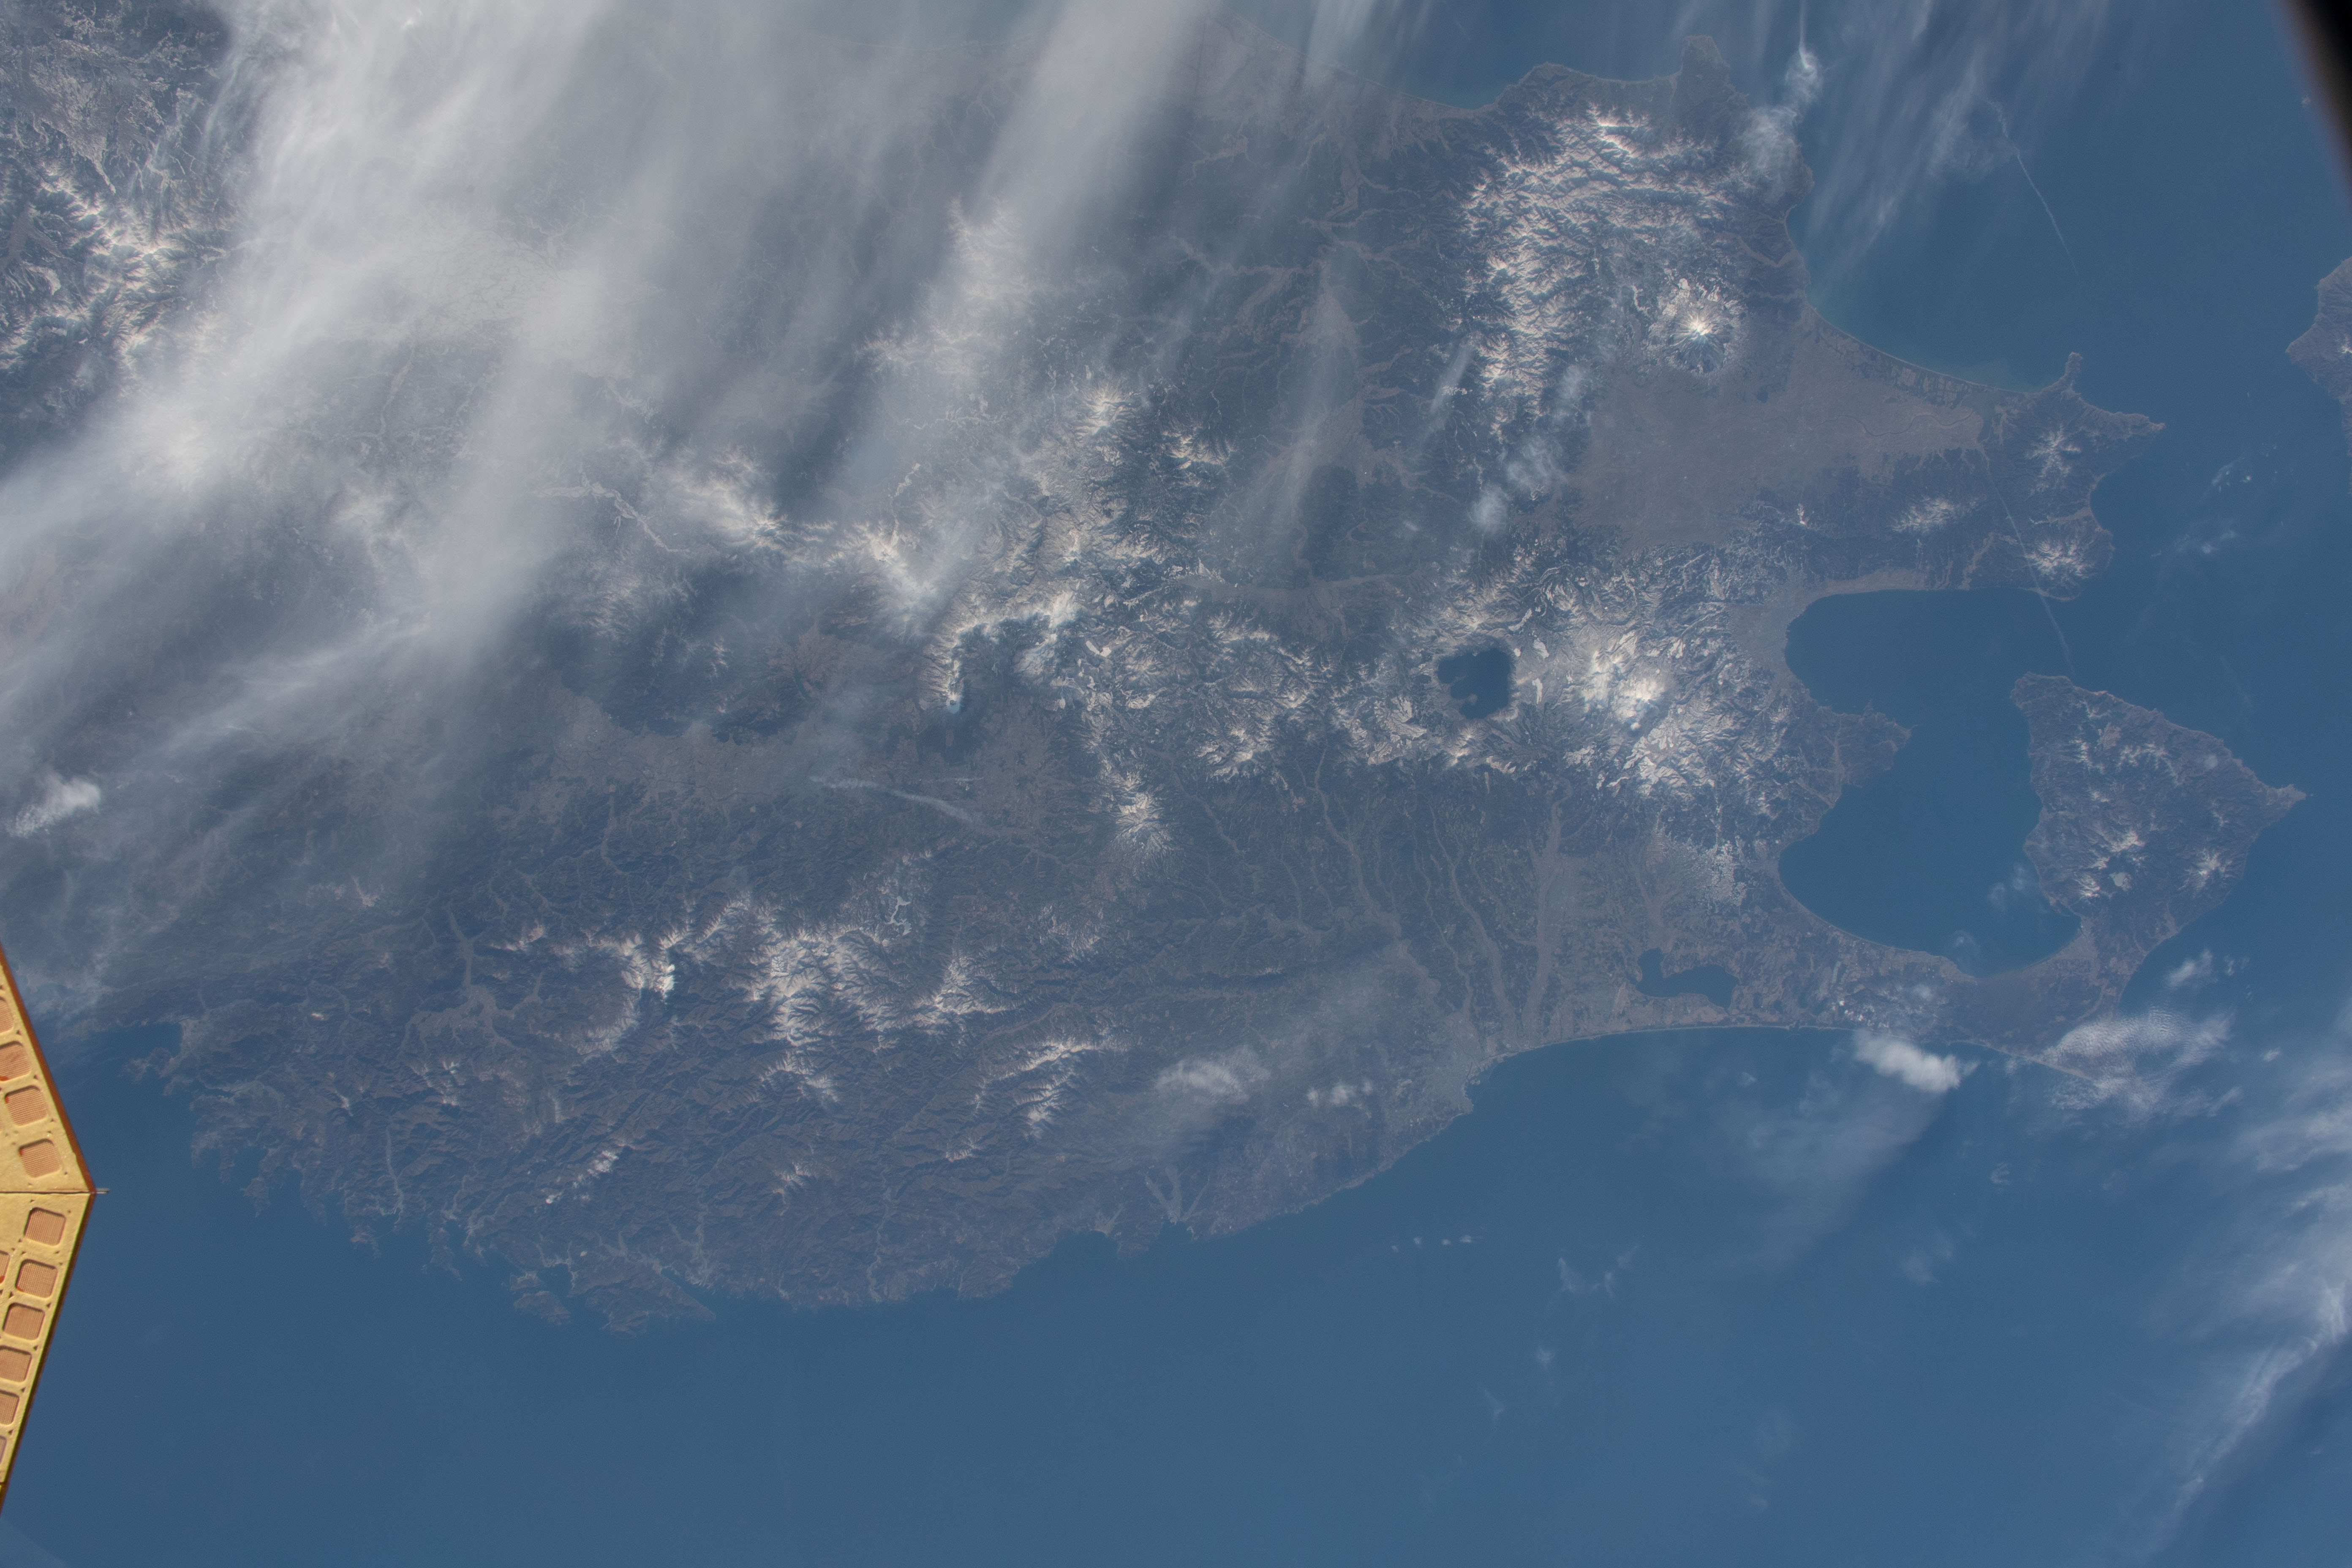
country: JAPAN
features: MUTSU BAY, LAKE TOWADA, LAKE TAZAWA, LAKE OGAWARA
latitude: 40.0
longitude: 141.0
